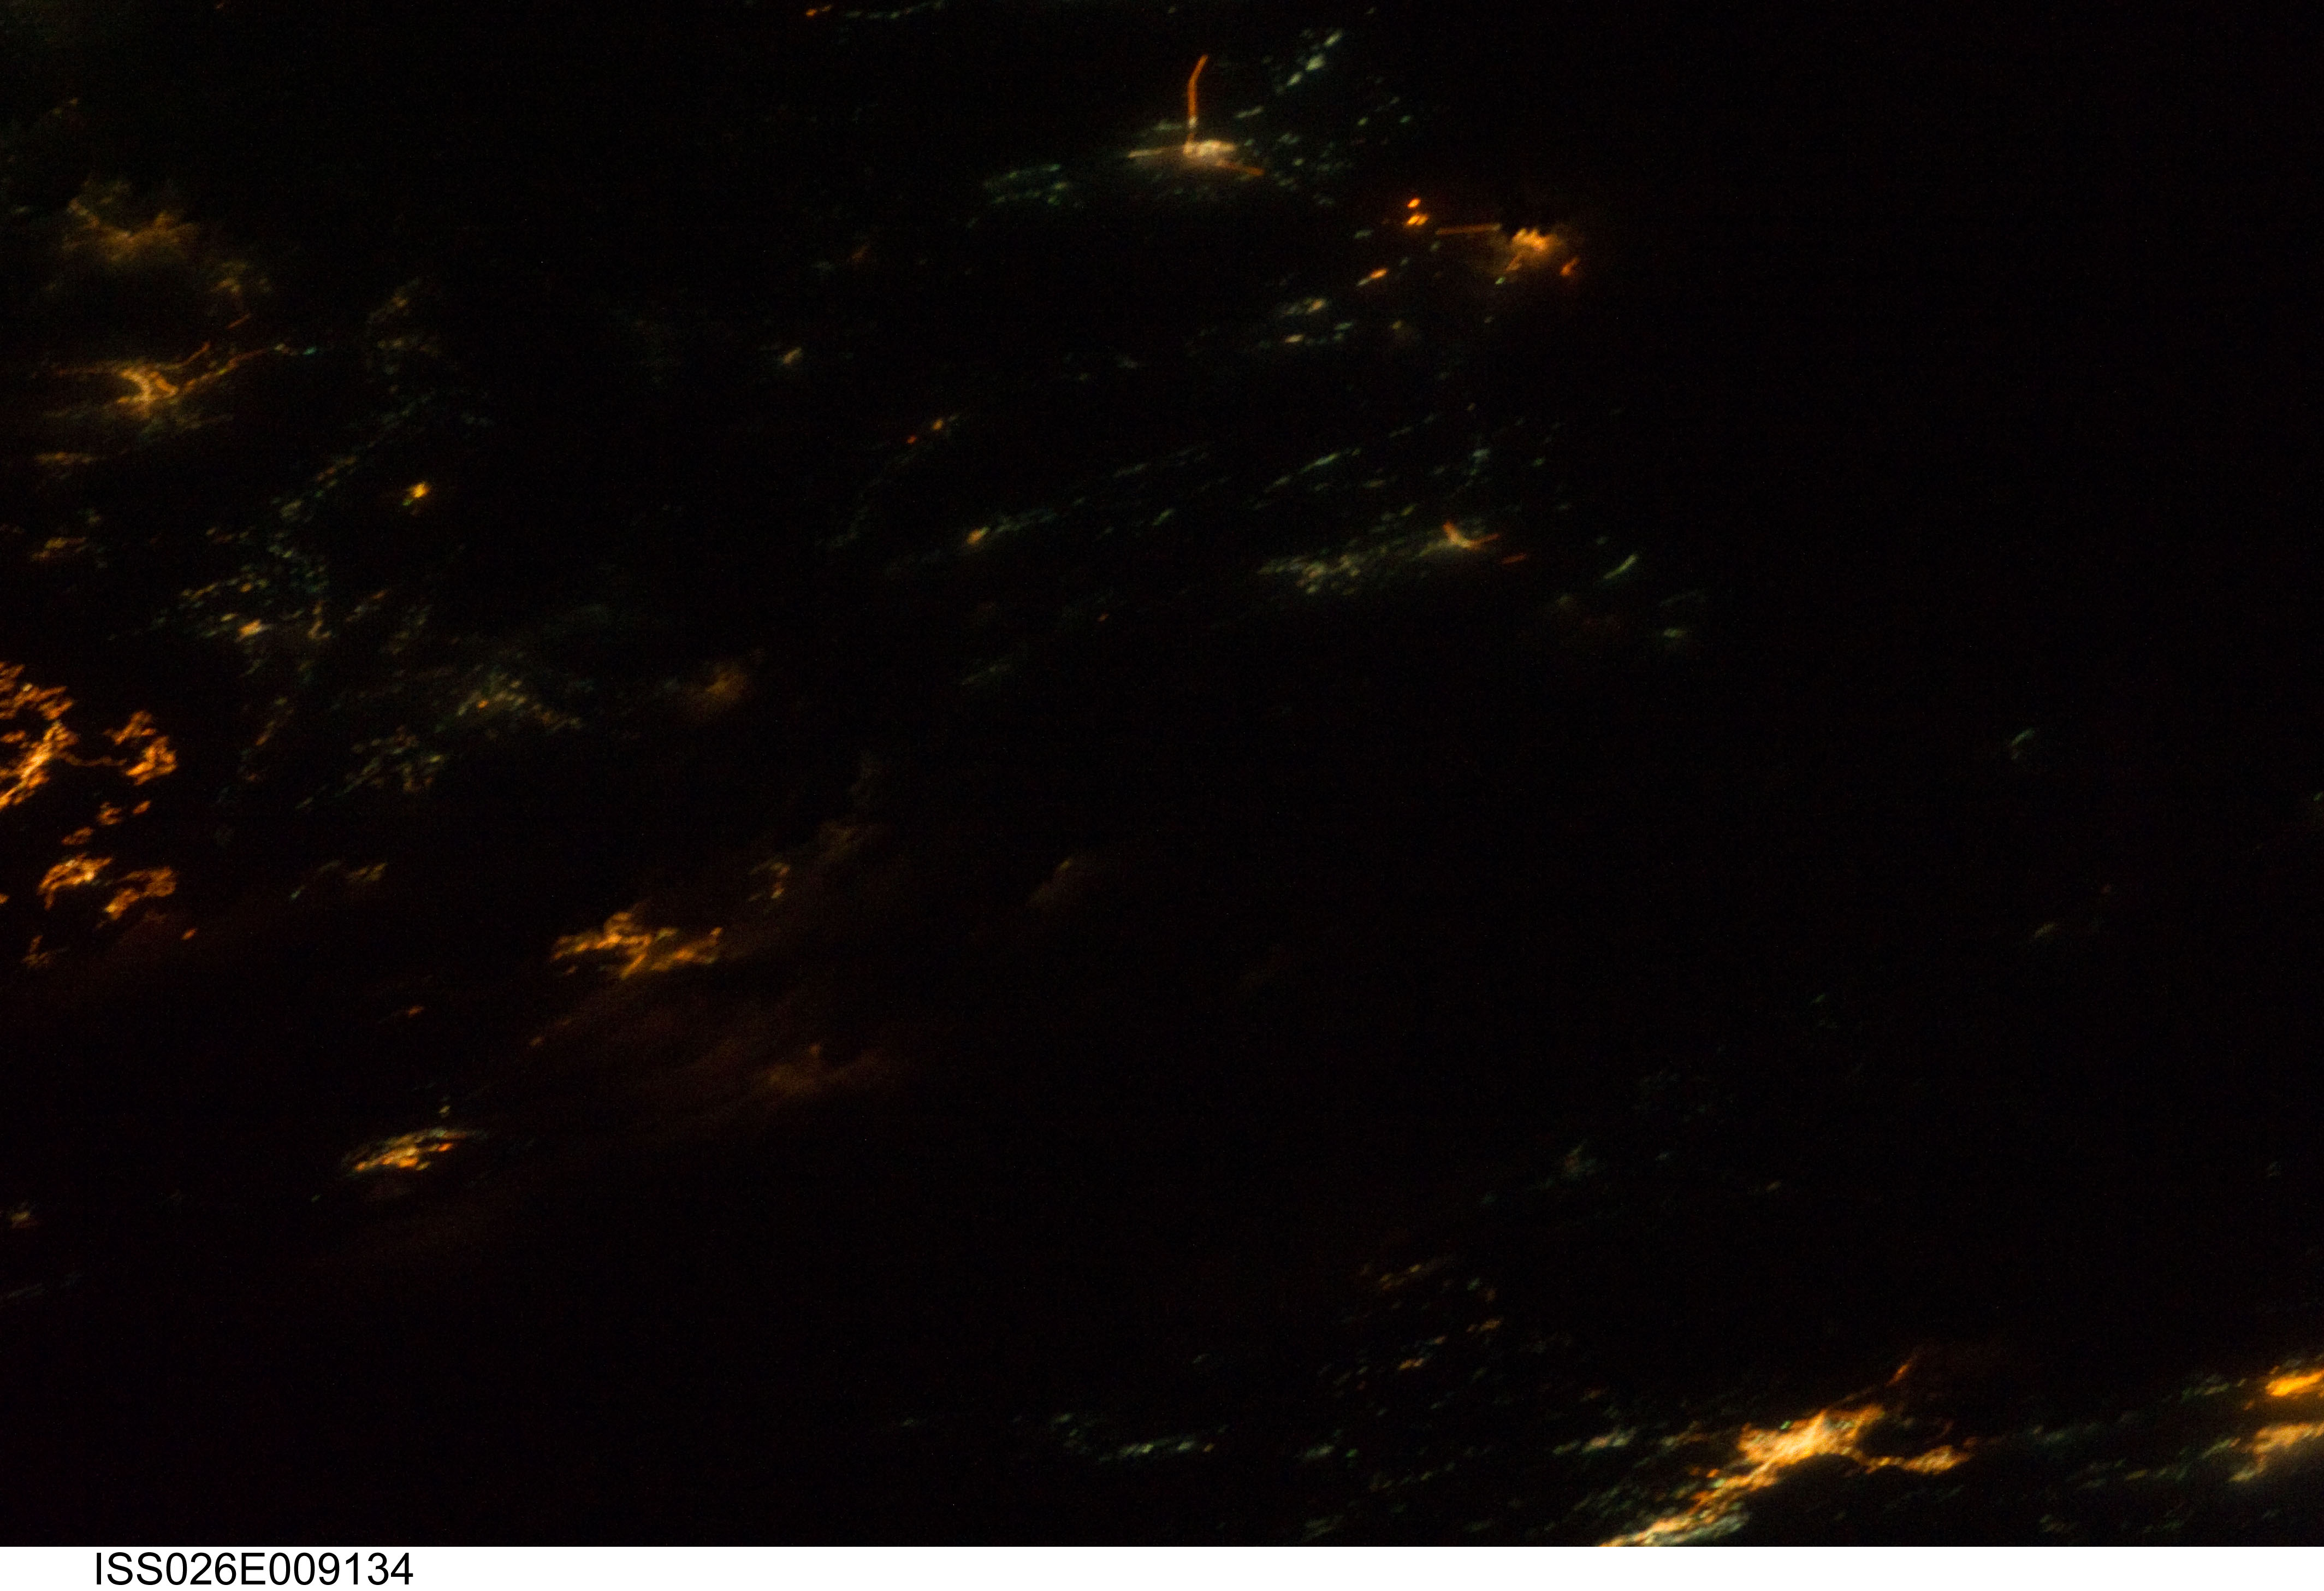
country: ASIA
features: ARABIAN PENINSULA, CITIES AT NIGHT
